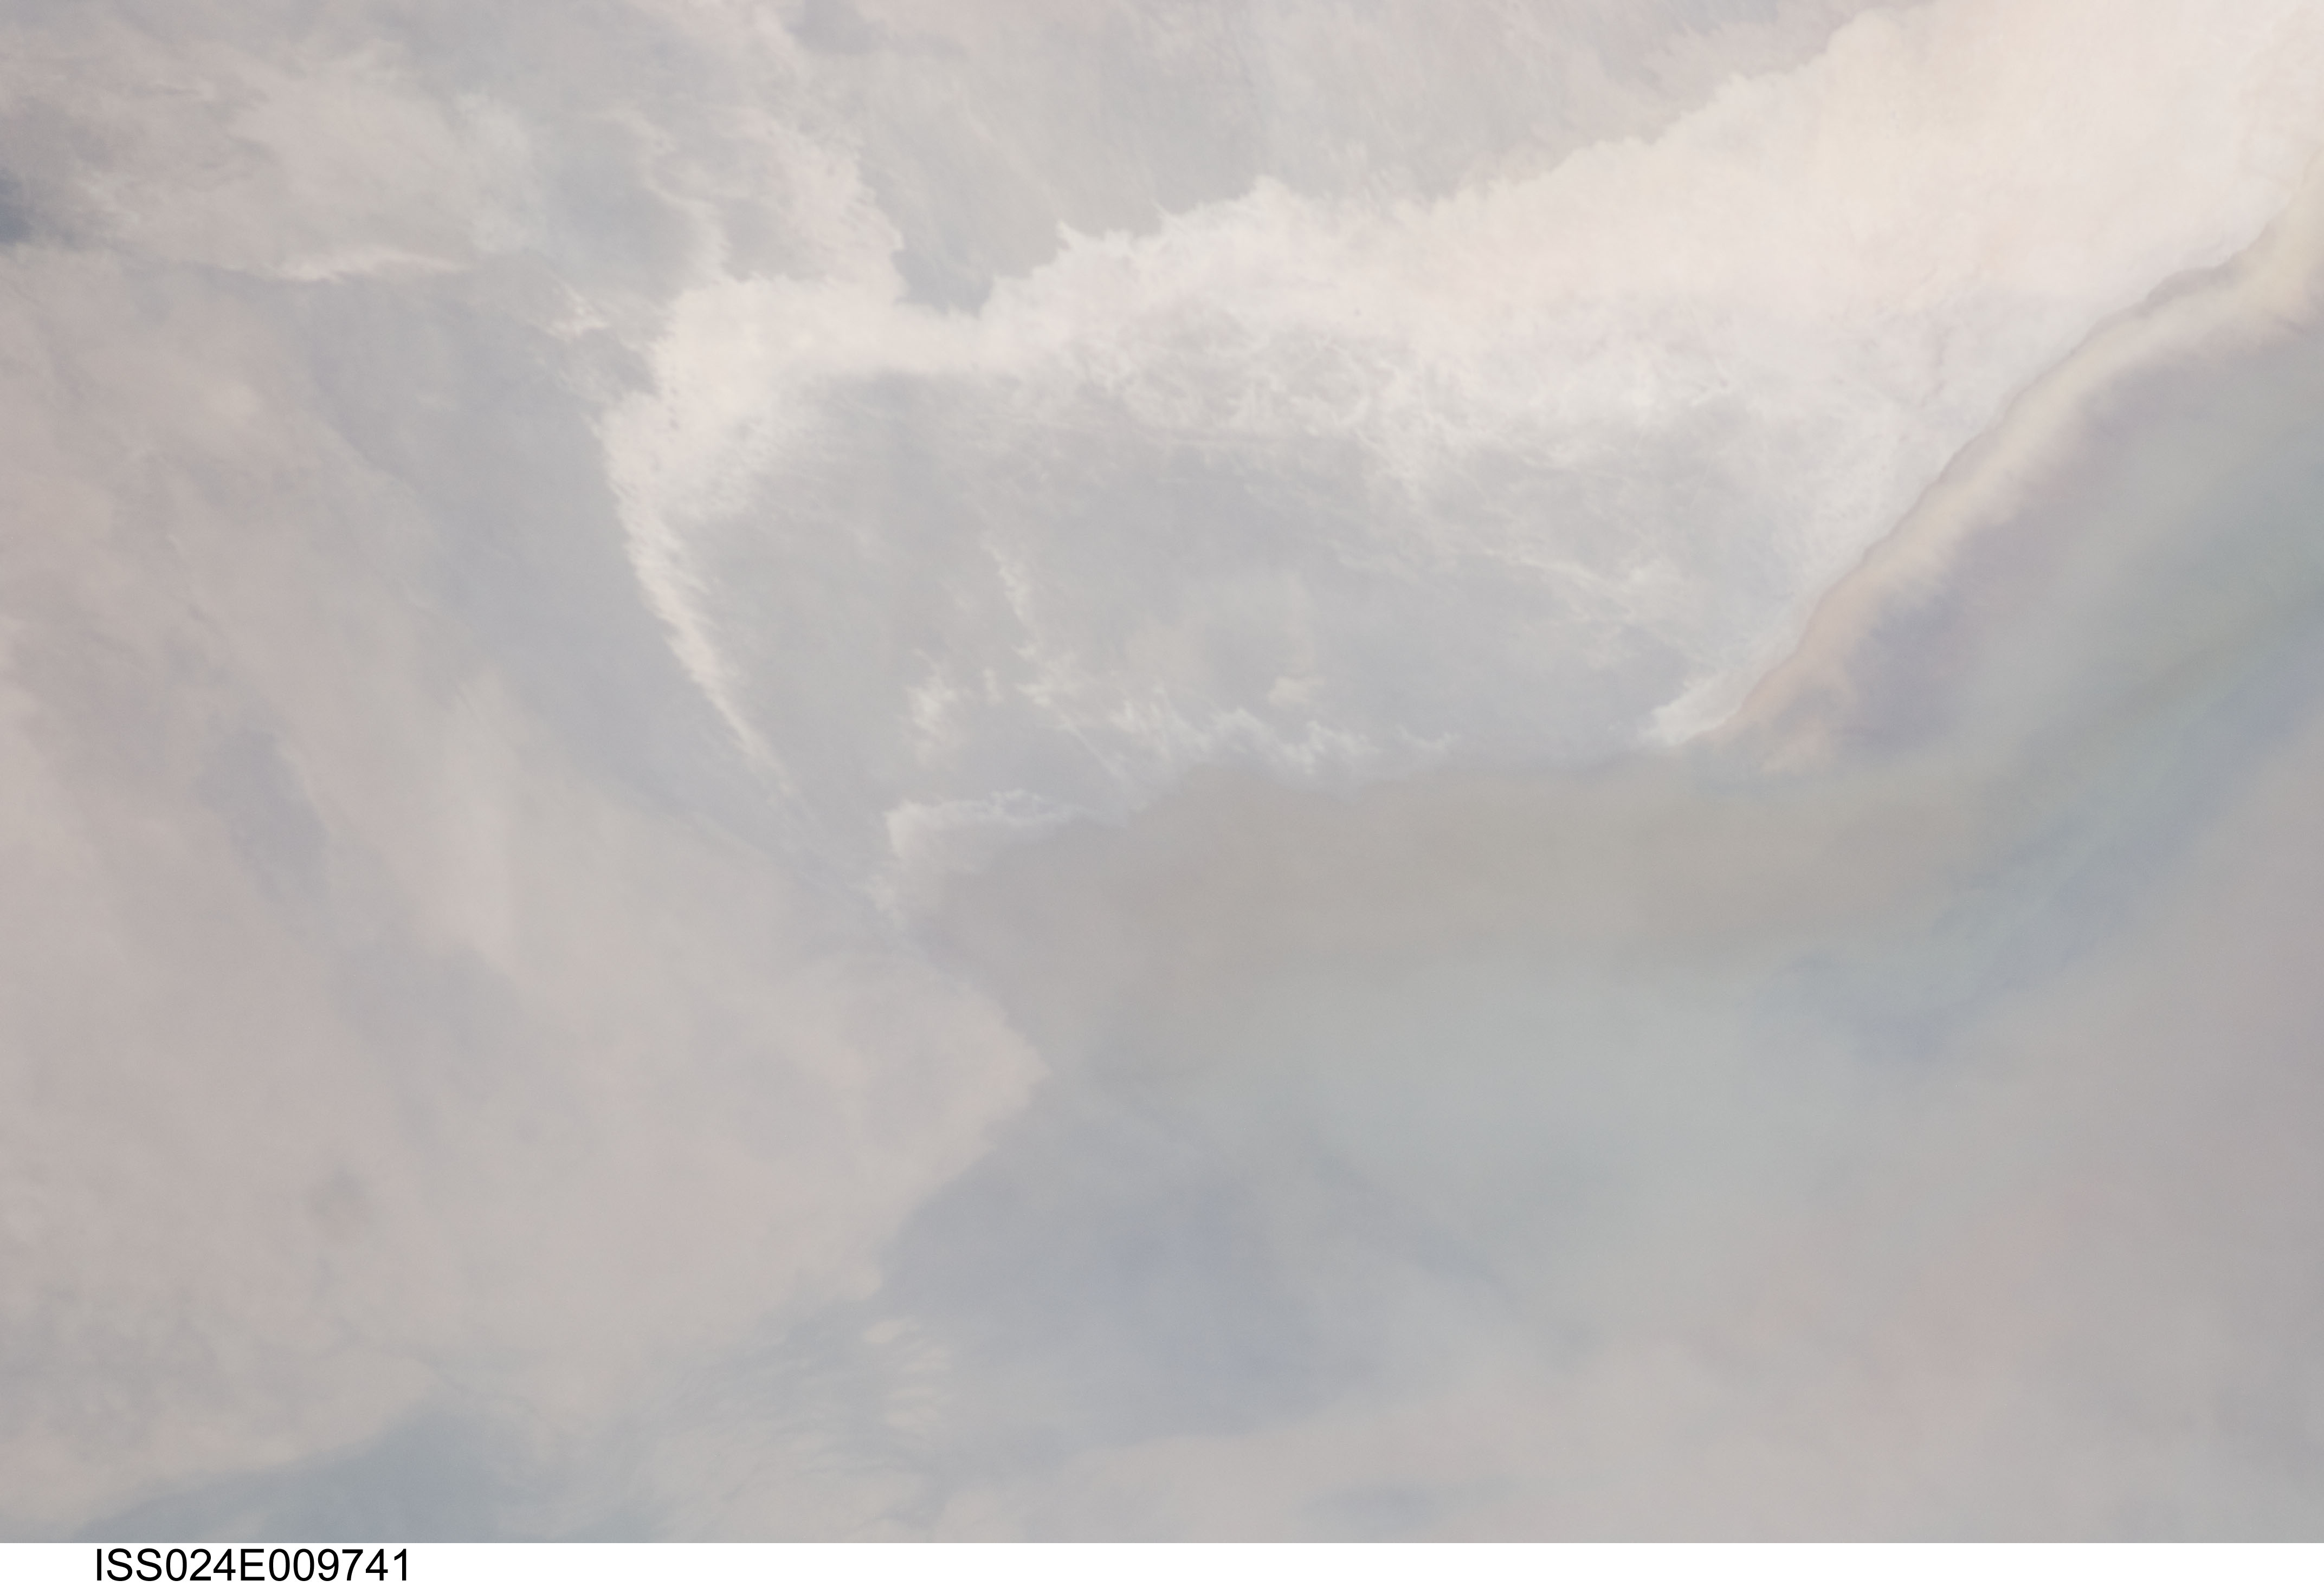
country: UZBEKISTAN
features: EASTERN LOBE OF ARAL SEA BASIN, EMERGED SHORELINE
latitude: 44.3
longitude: 59.8
